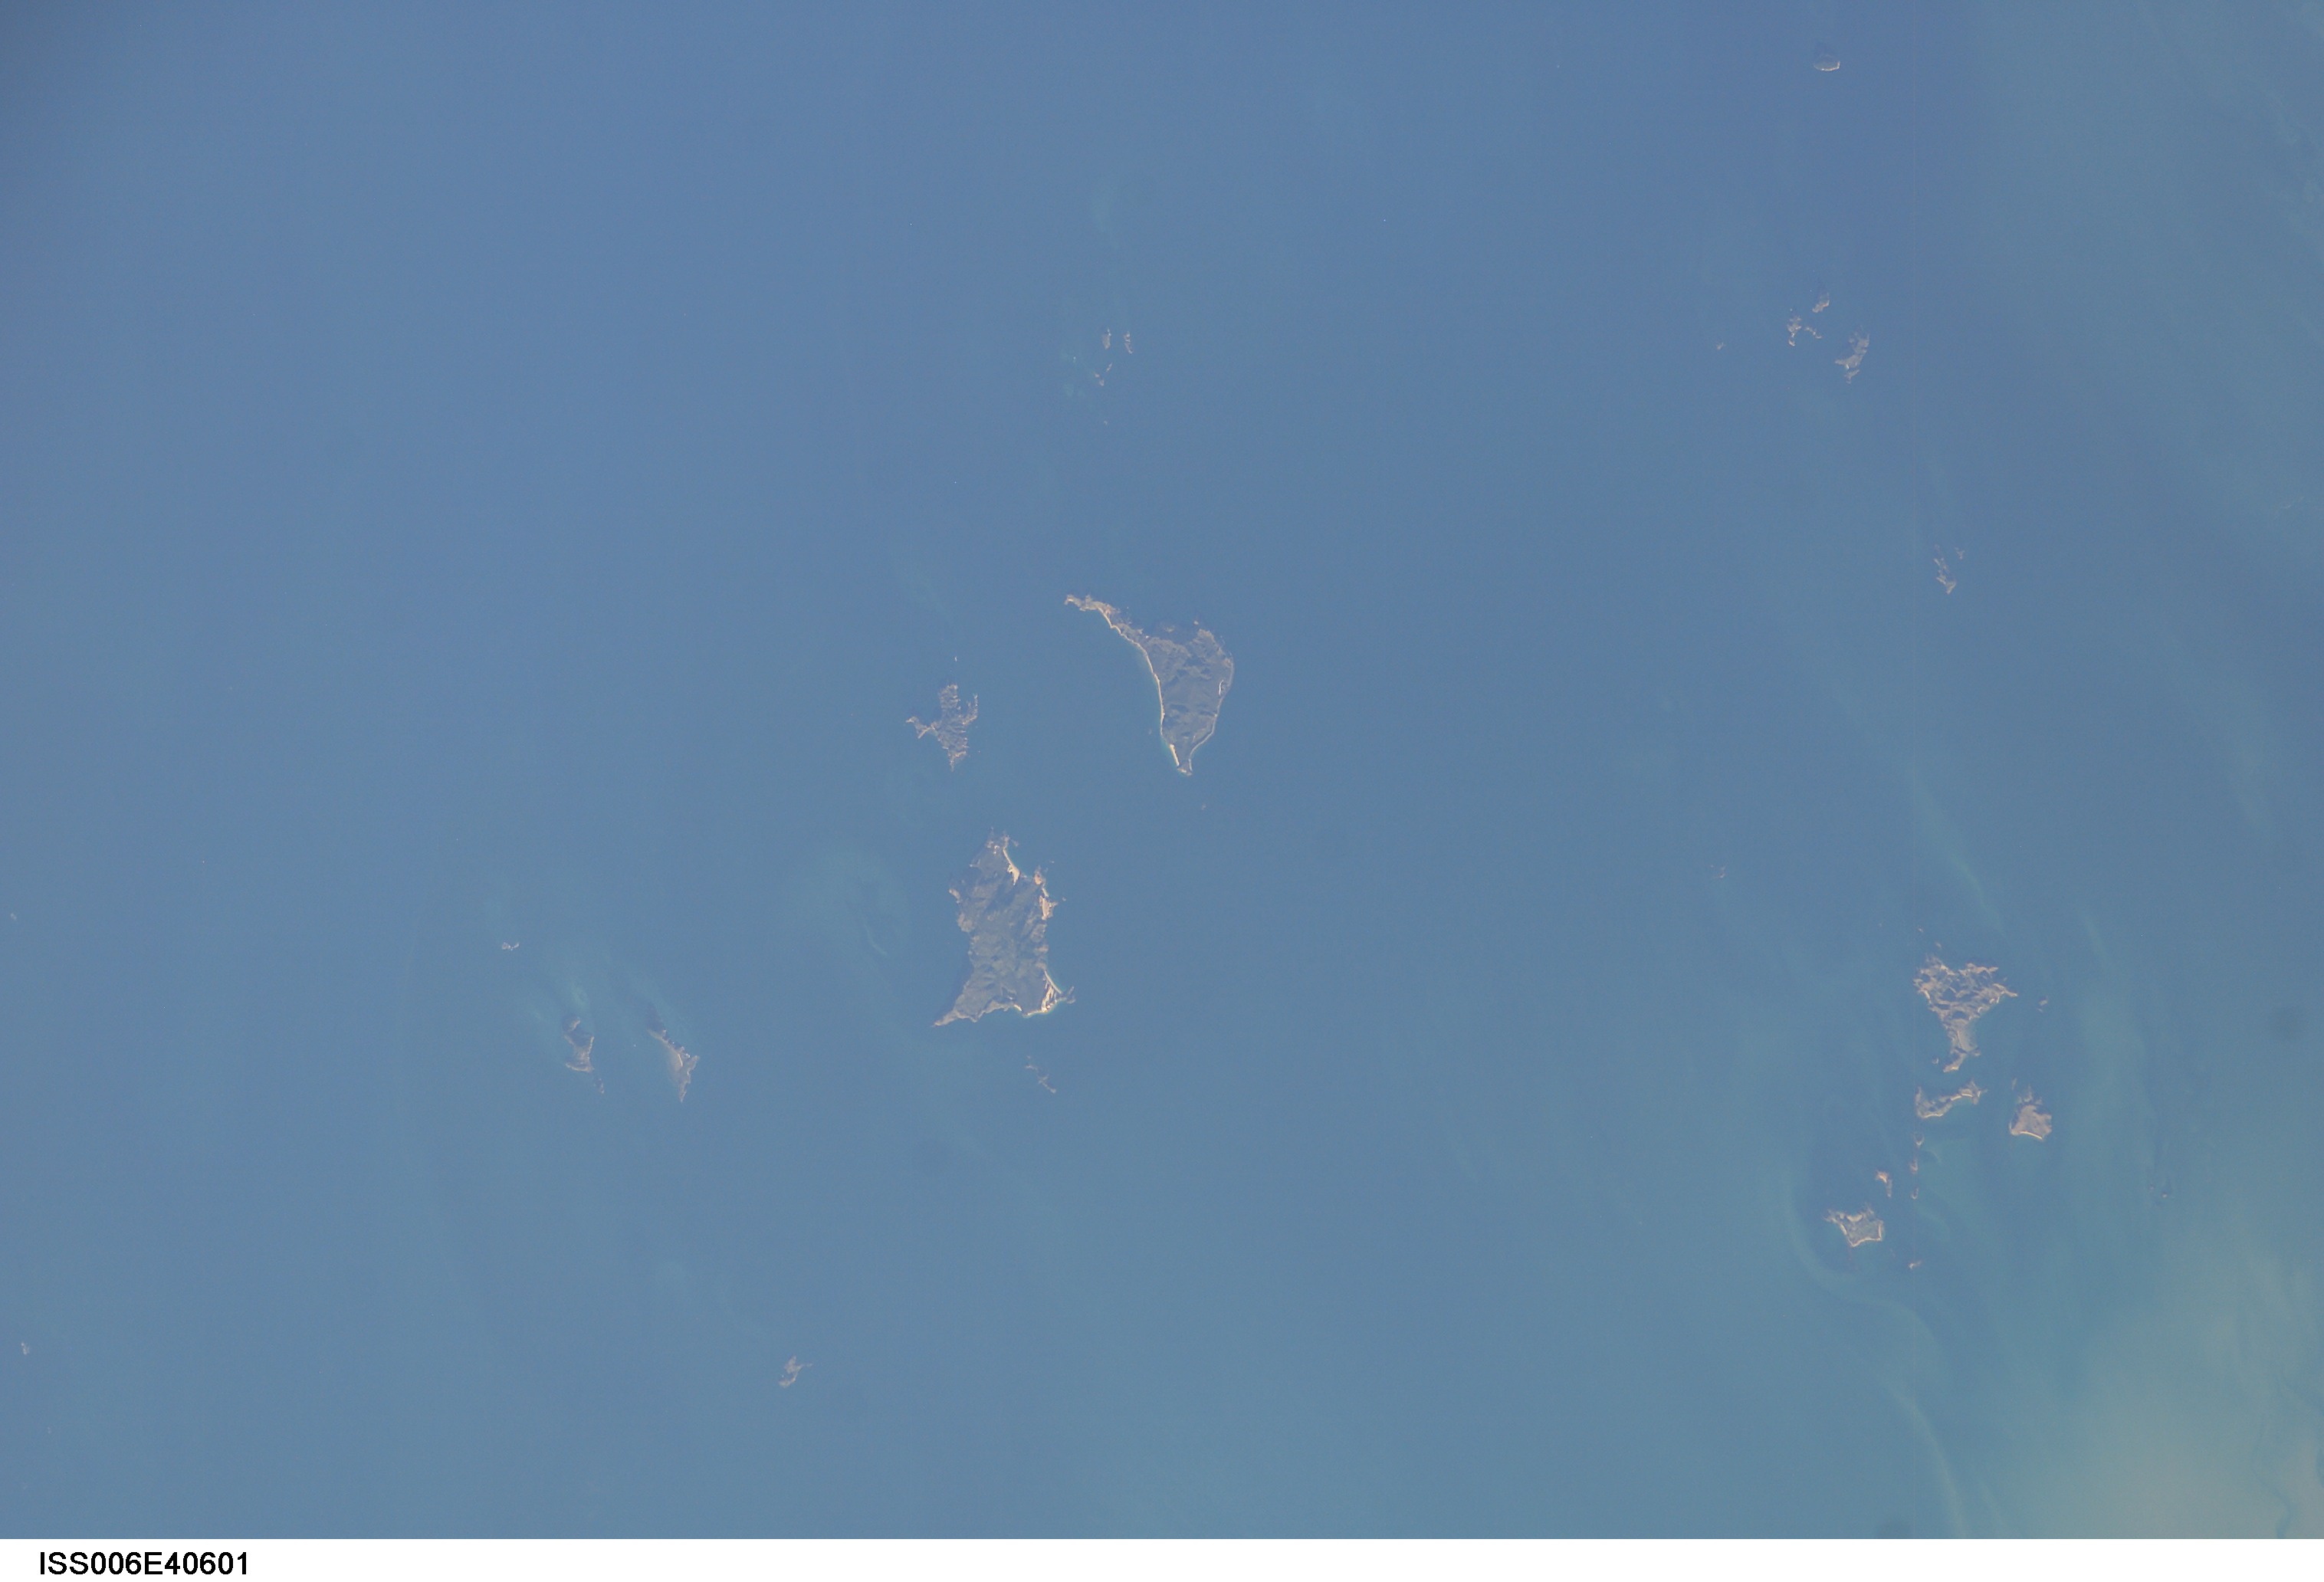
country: AUSTRALIA-Q
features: PERCY ISLES
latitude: -21.5
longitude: 150.5
